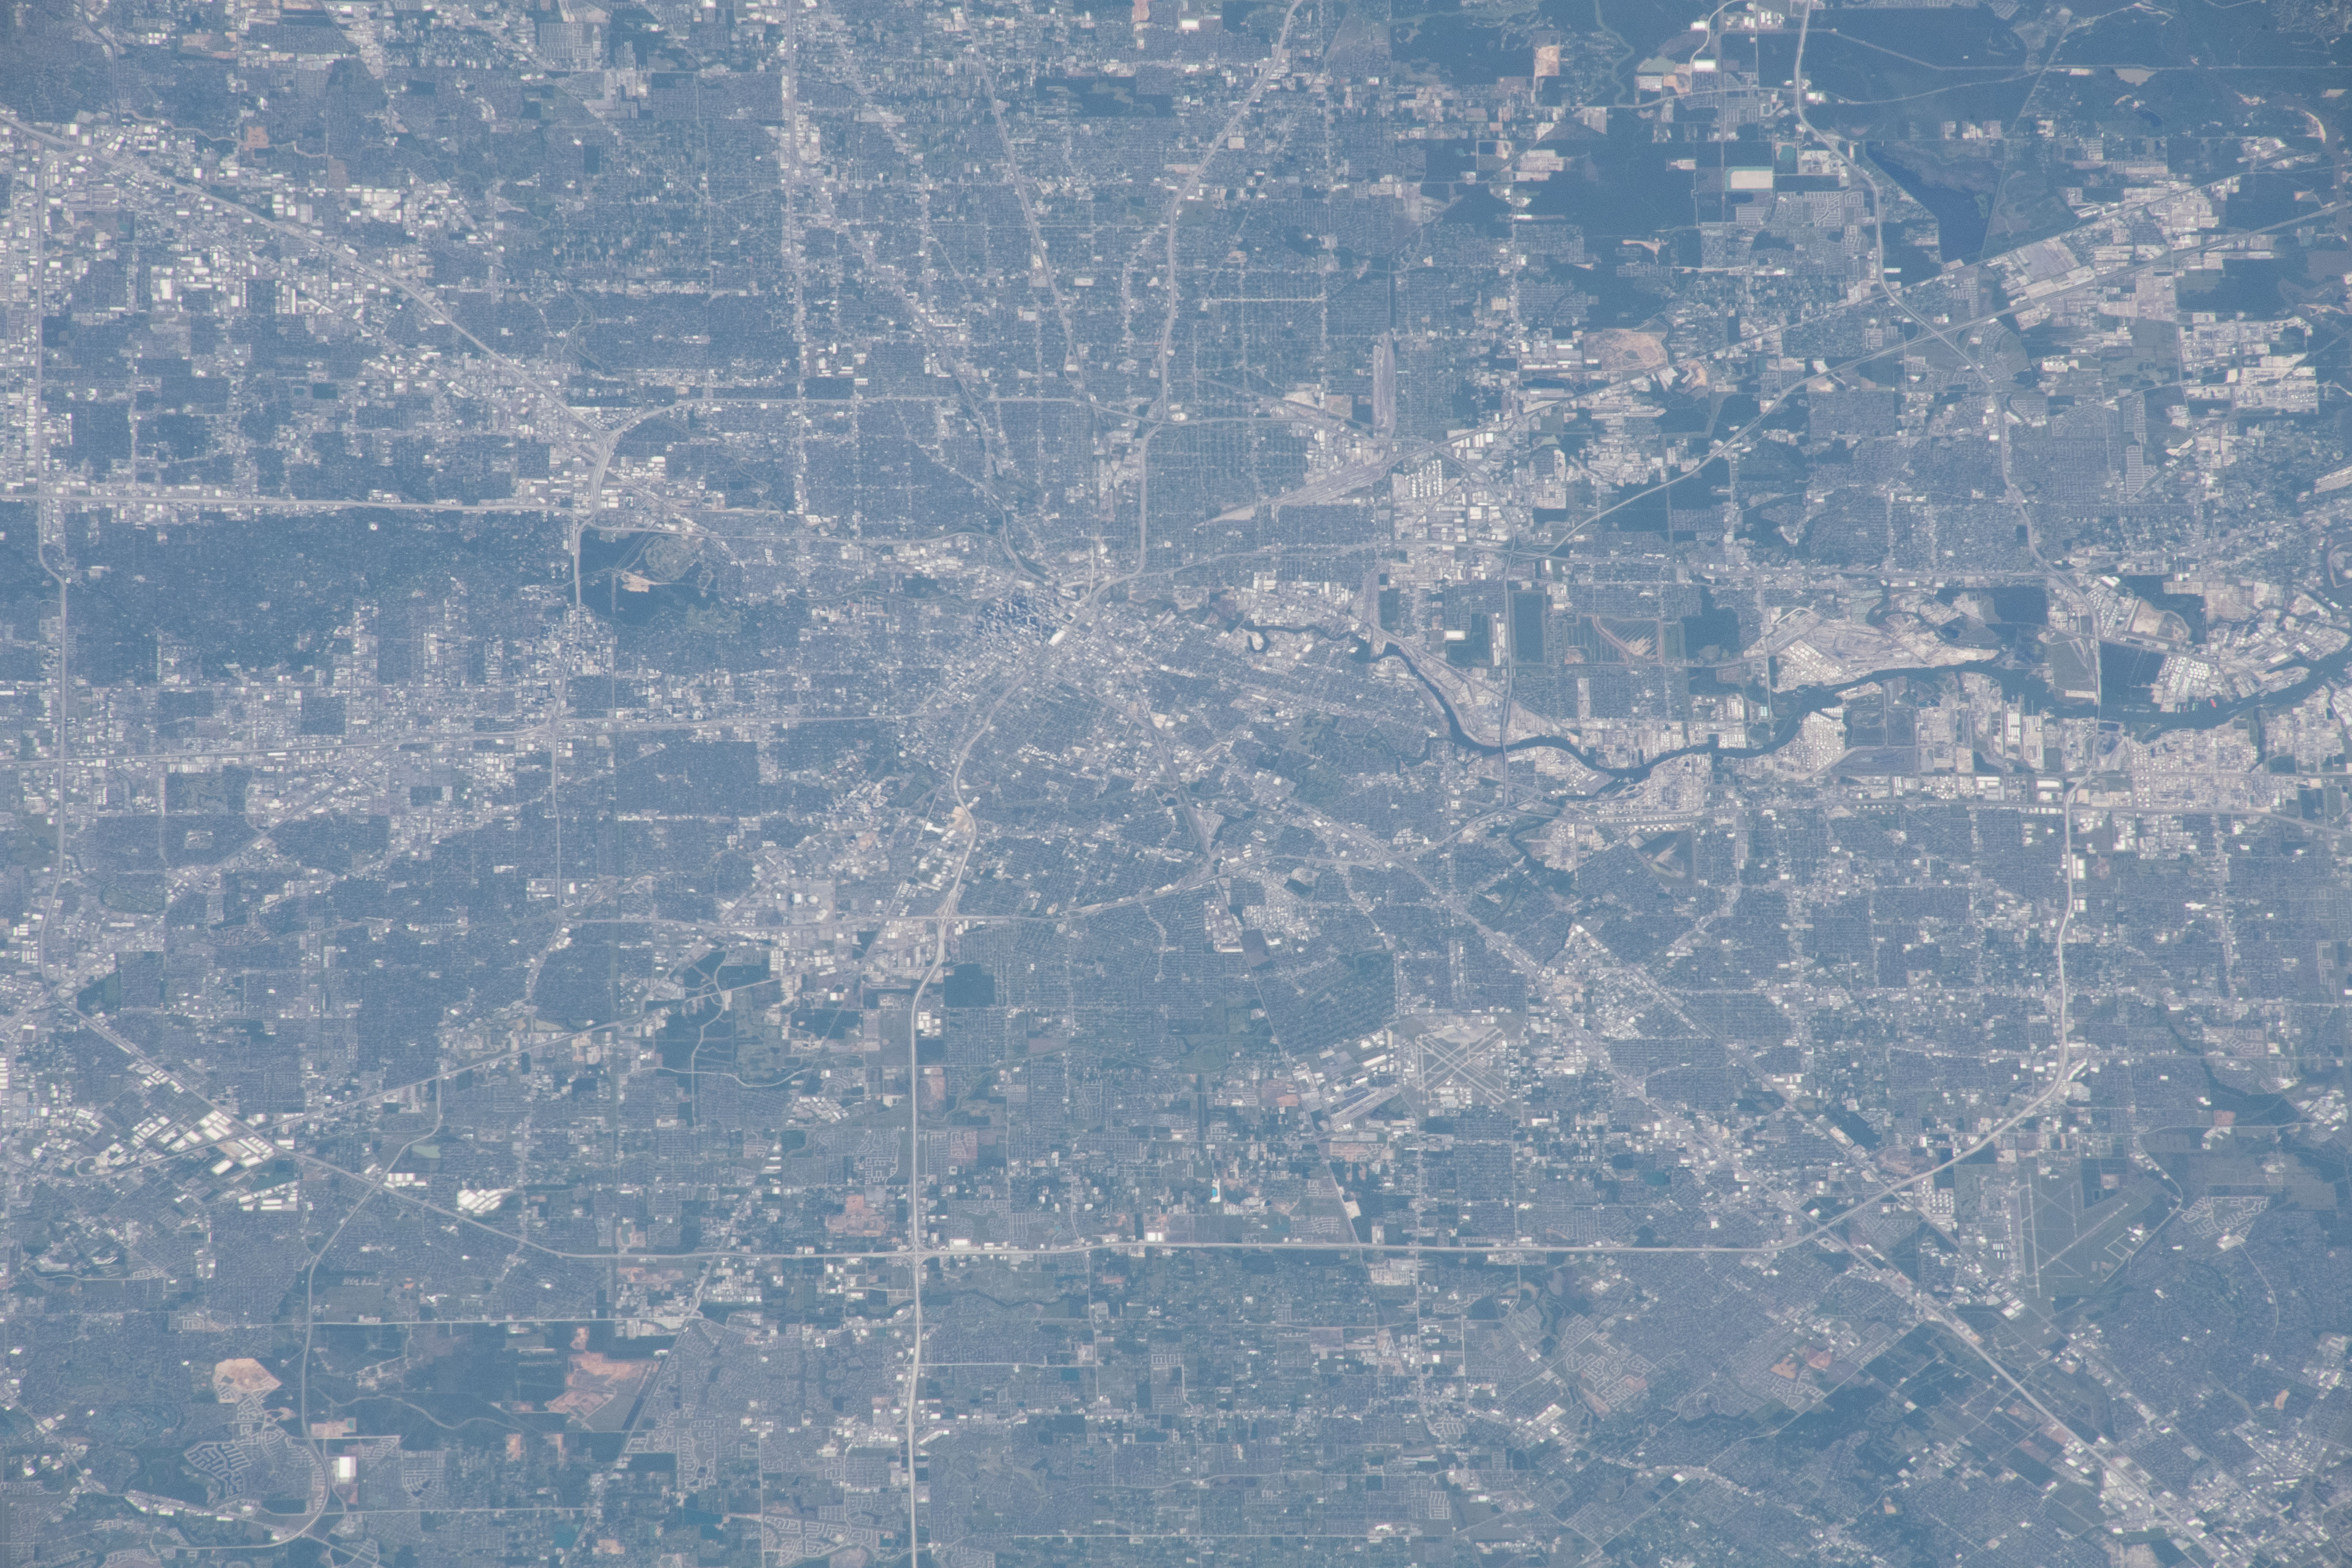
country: USA-TEXAS
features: HOUSTON, BUFFALO BAYOU
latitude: 29.8
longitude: -95.3
